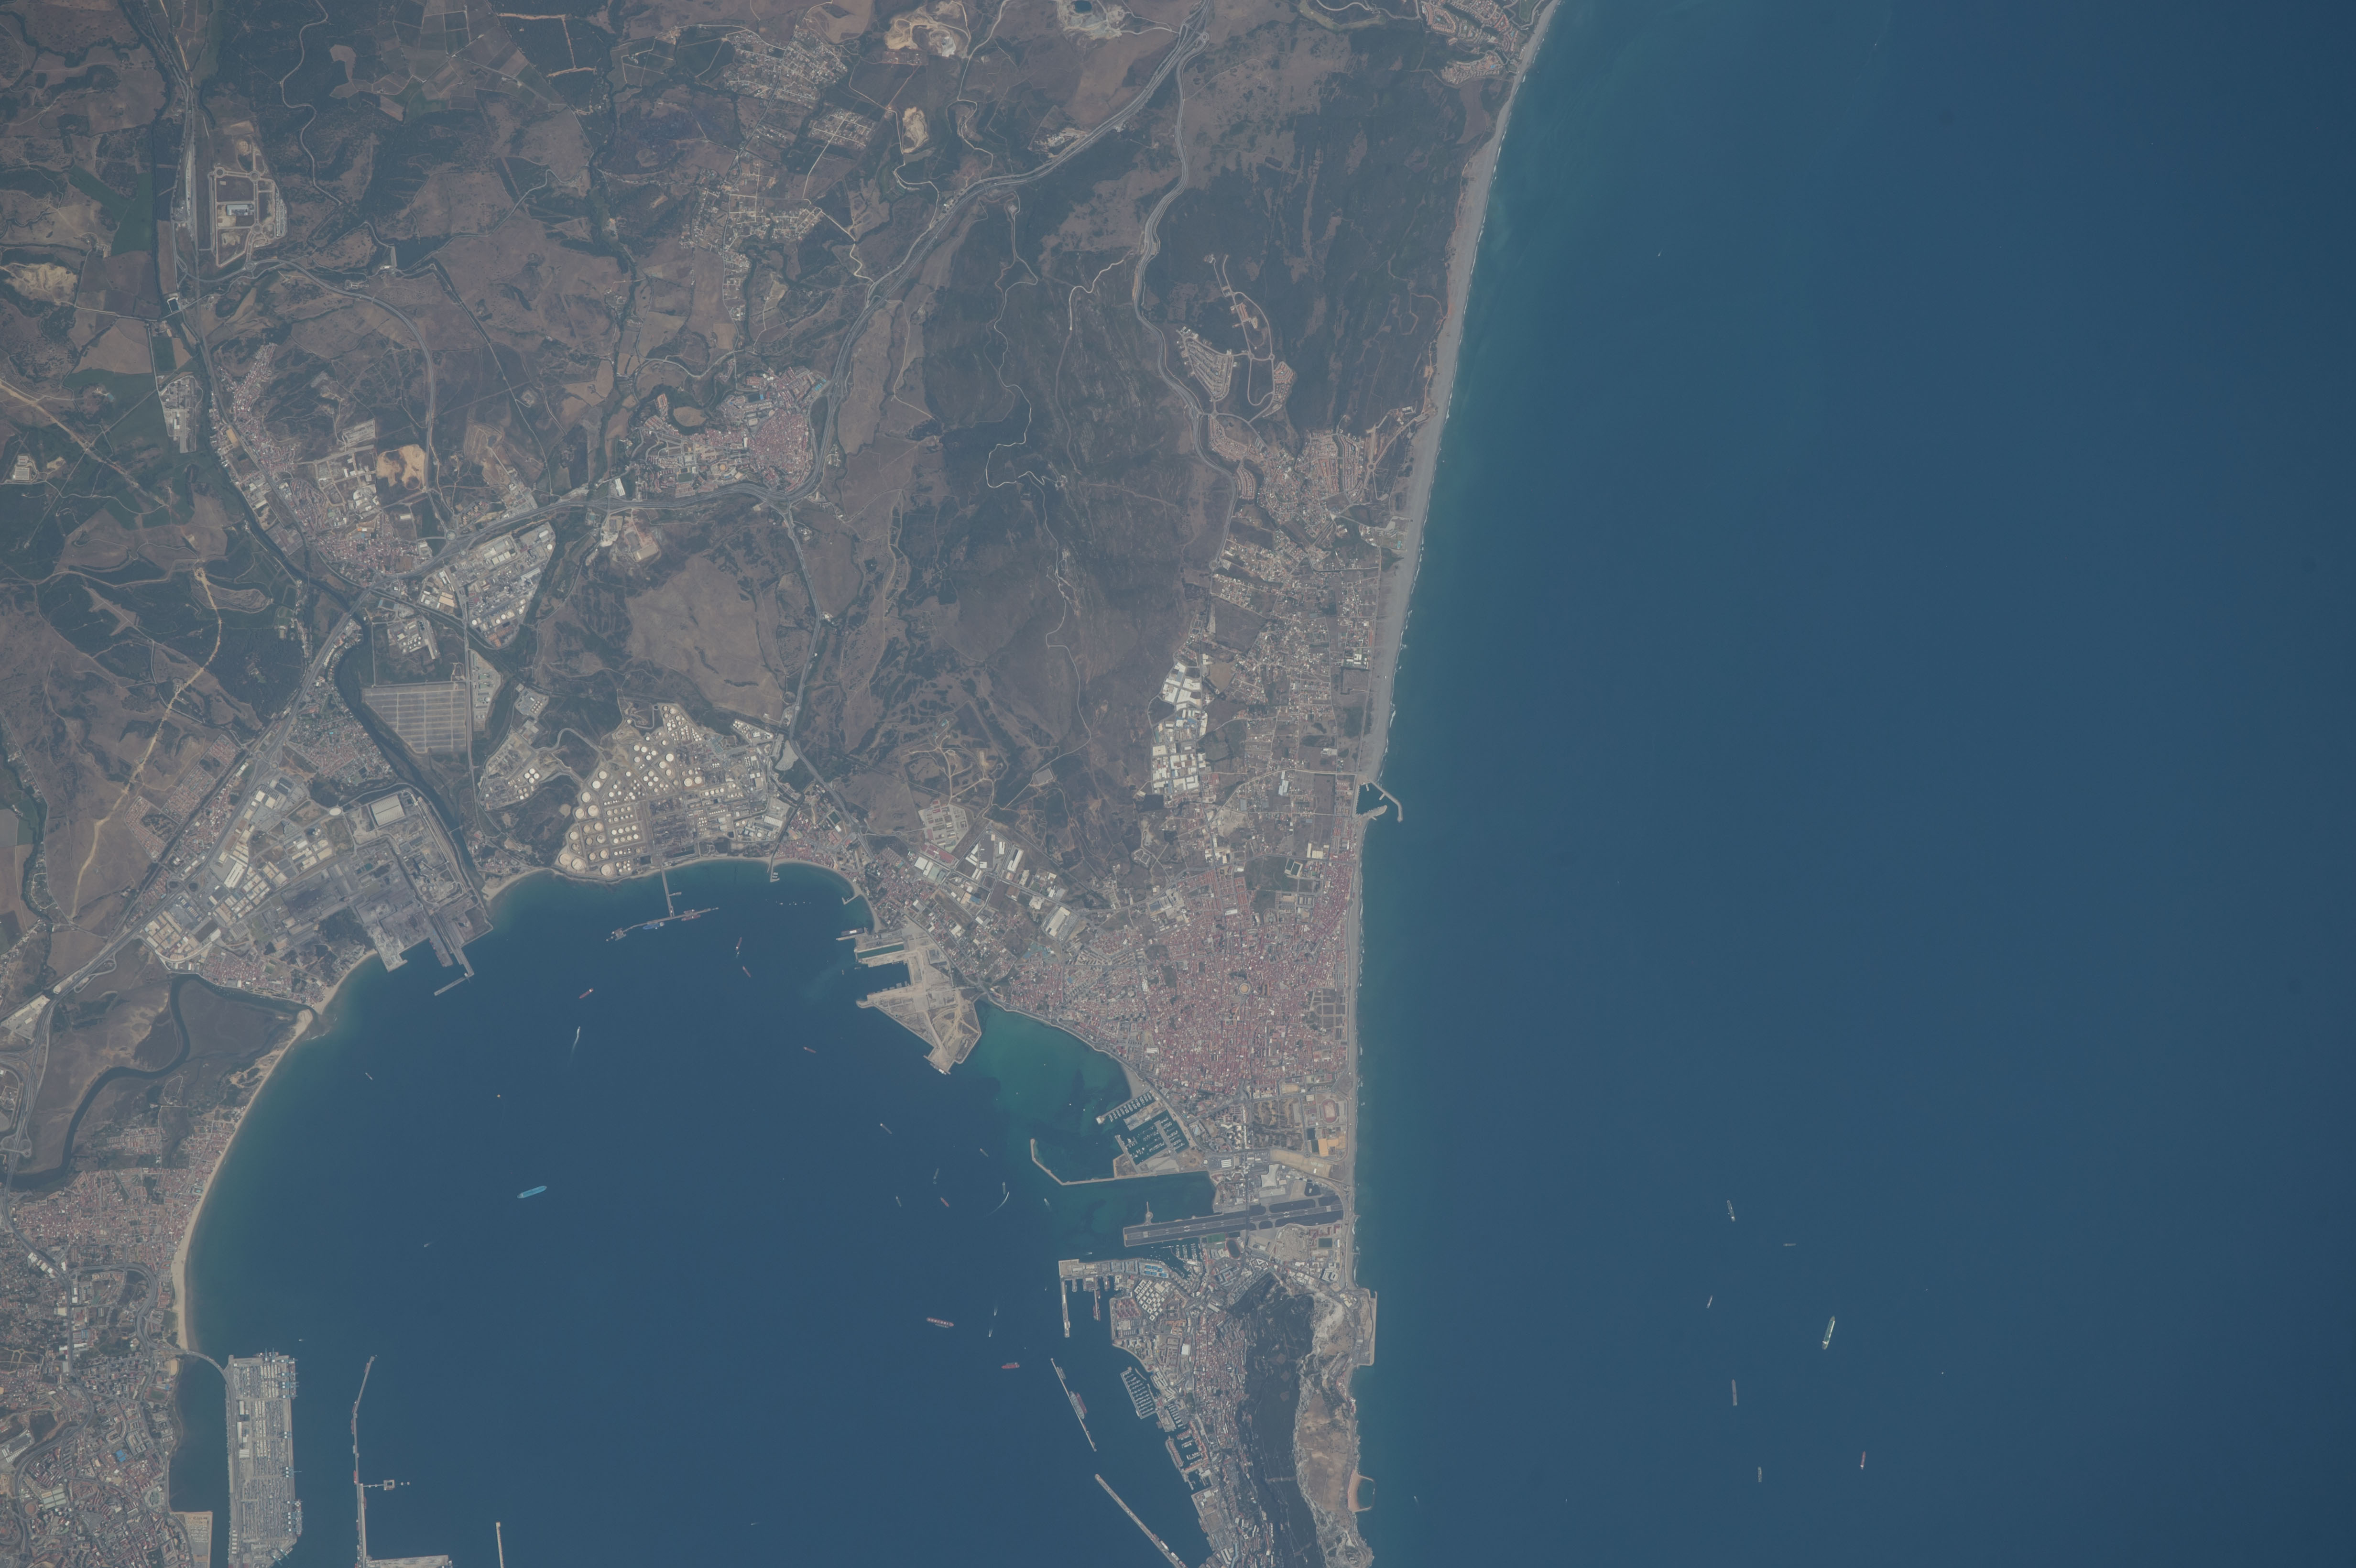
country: SPAIN
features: BAY OF GIBRALTAR, ALBORAN SEA, GIBRALTAR, PALMONES, RIO GUADARRANQUE, SHIPS
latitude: 36.2
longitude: -5.3
